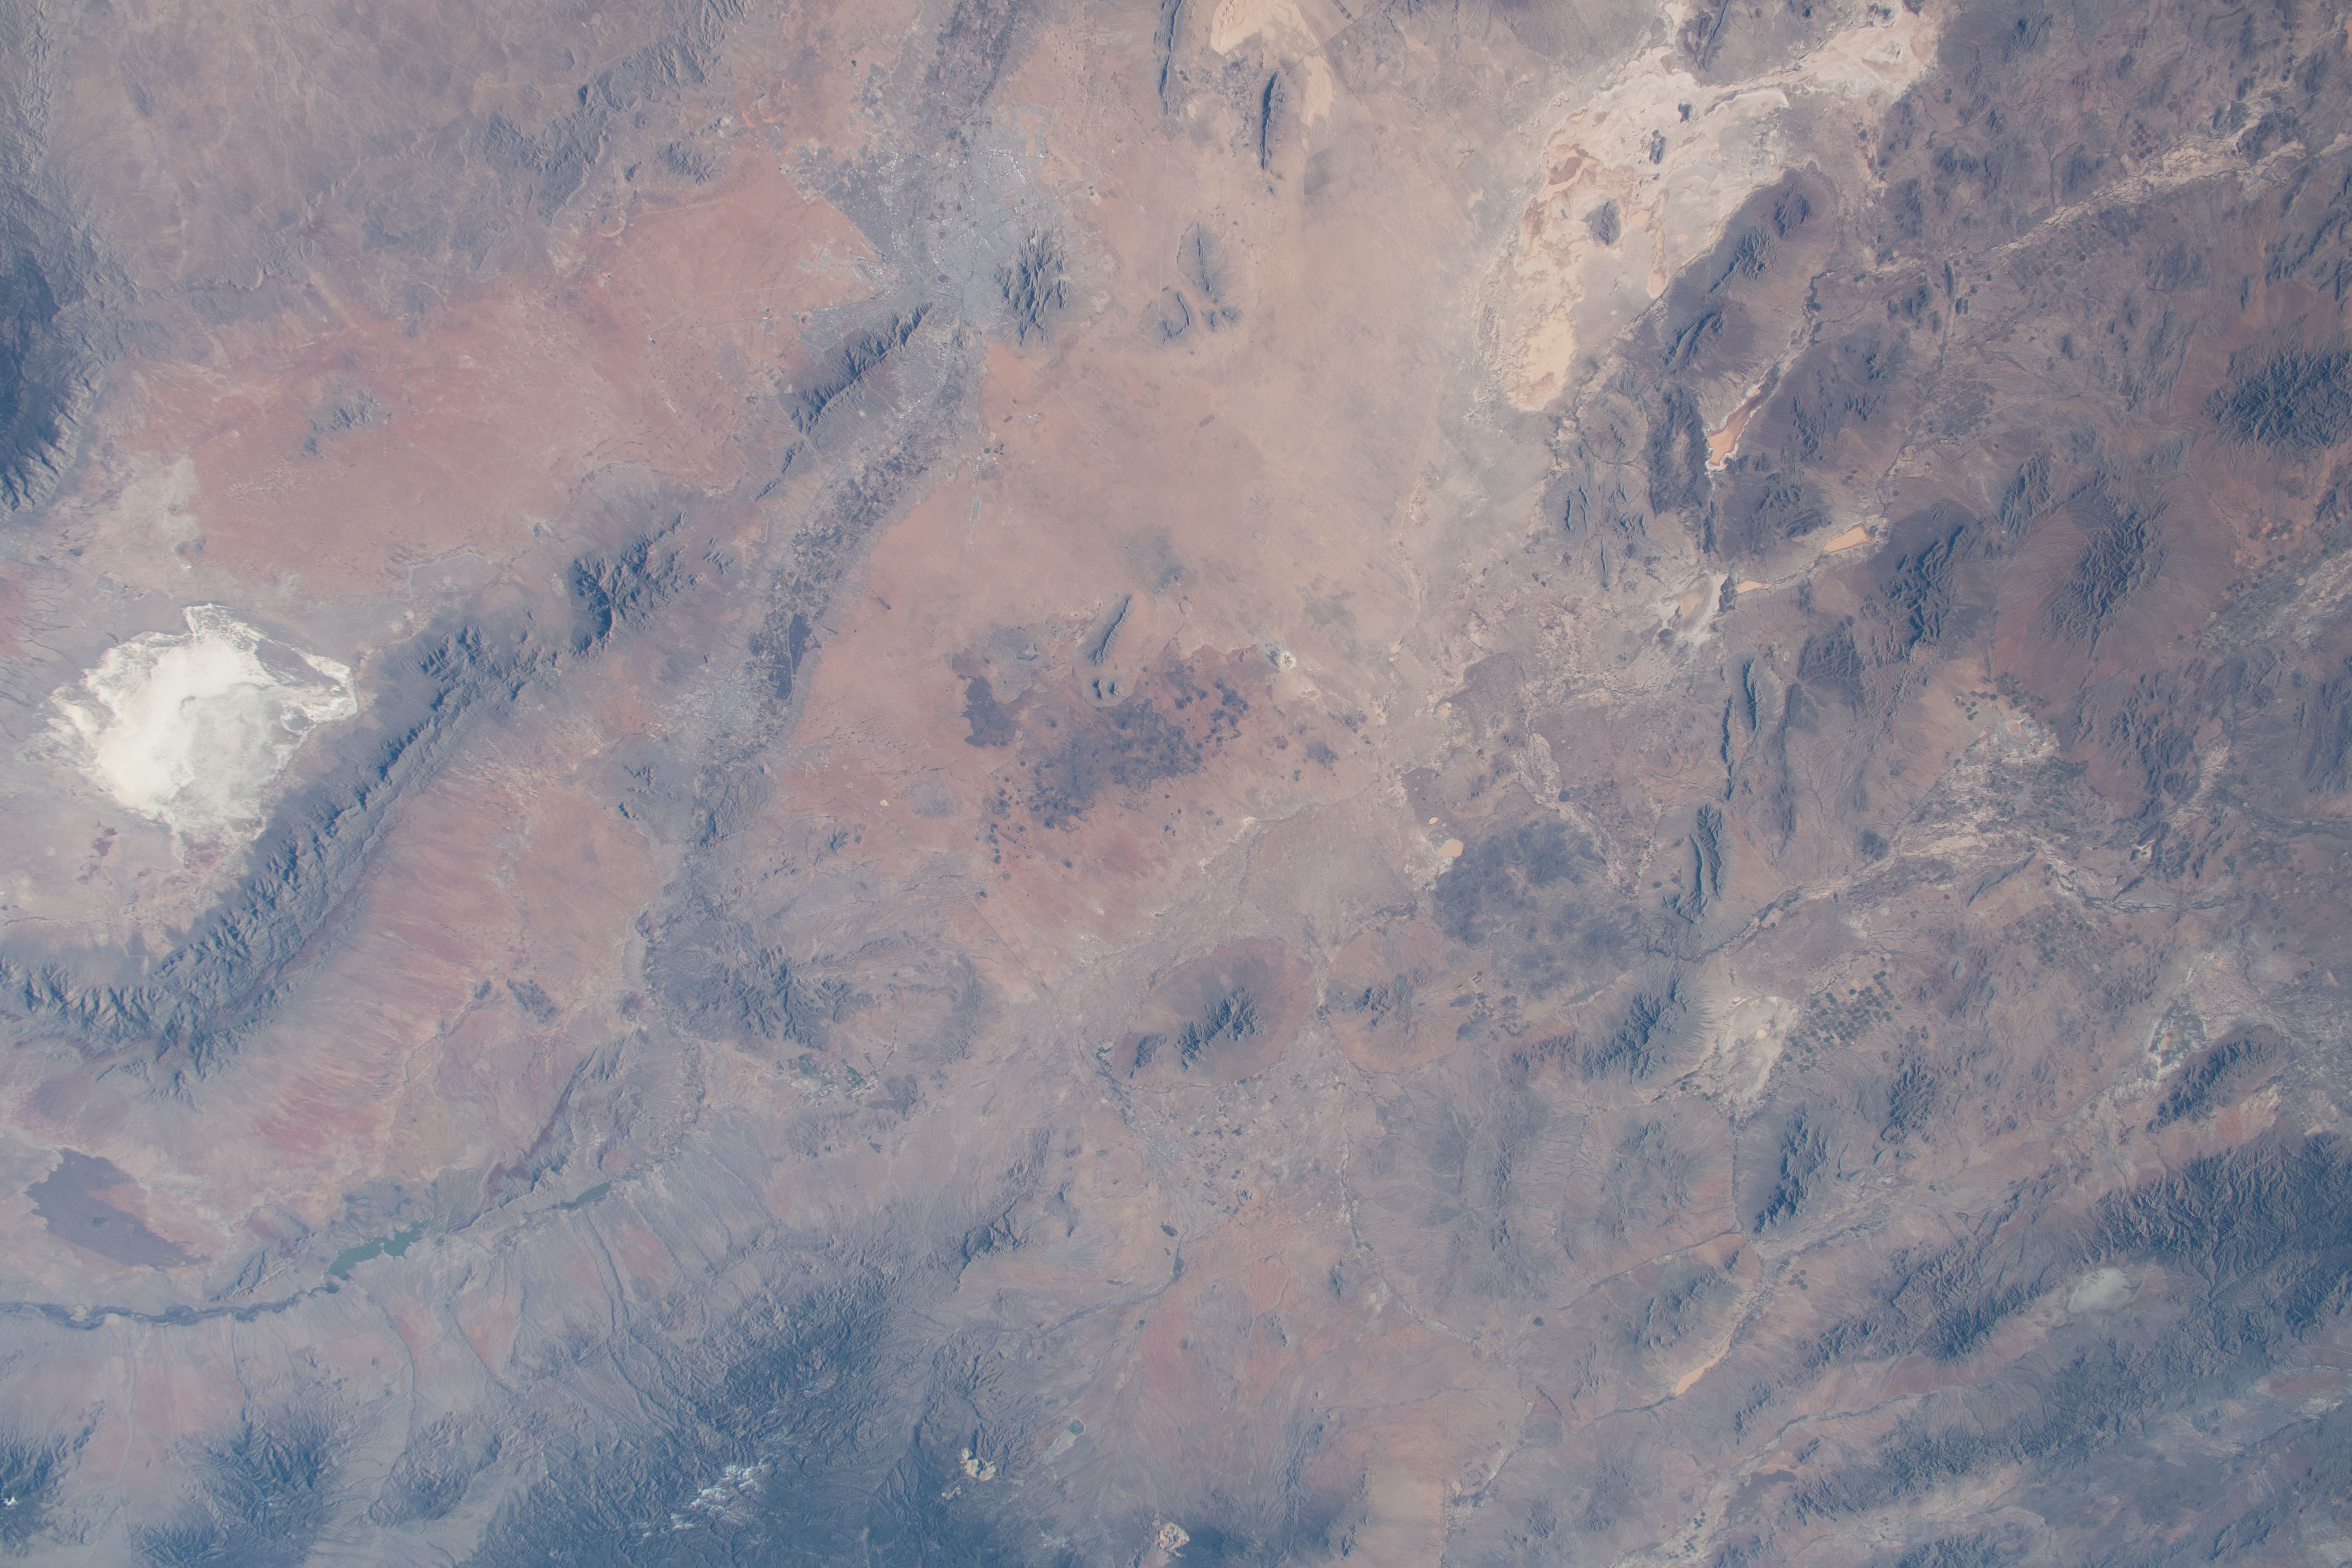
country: USA-NEW MEXICO
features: FORT BLISS, EL PASO, TEXAS, WHITE SANDS NATIONAL PARK, RIO GRANDE
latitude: 32.0
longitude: -107.0
